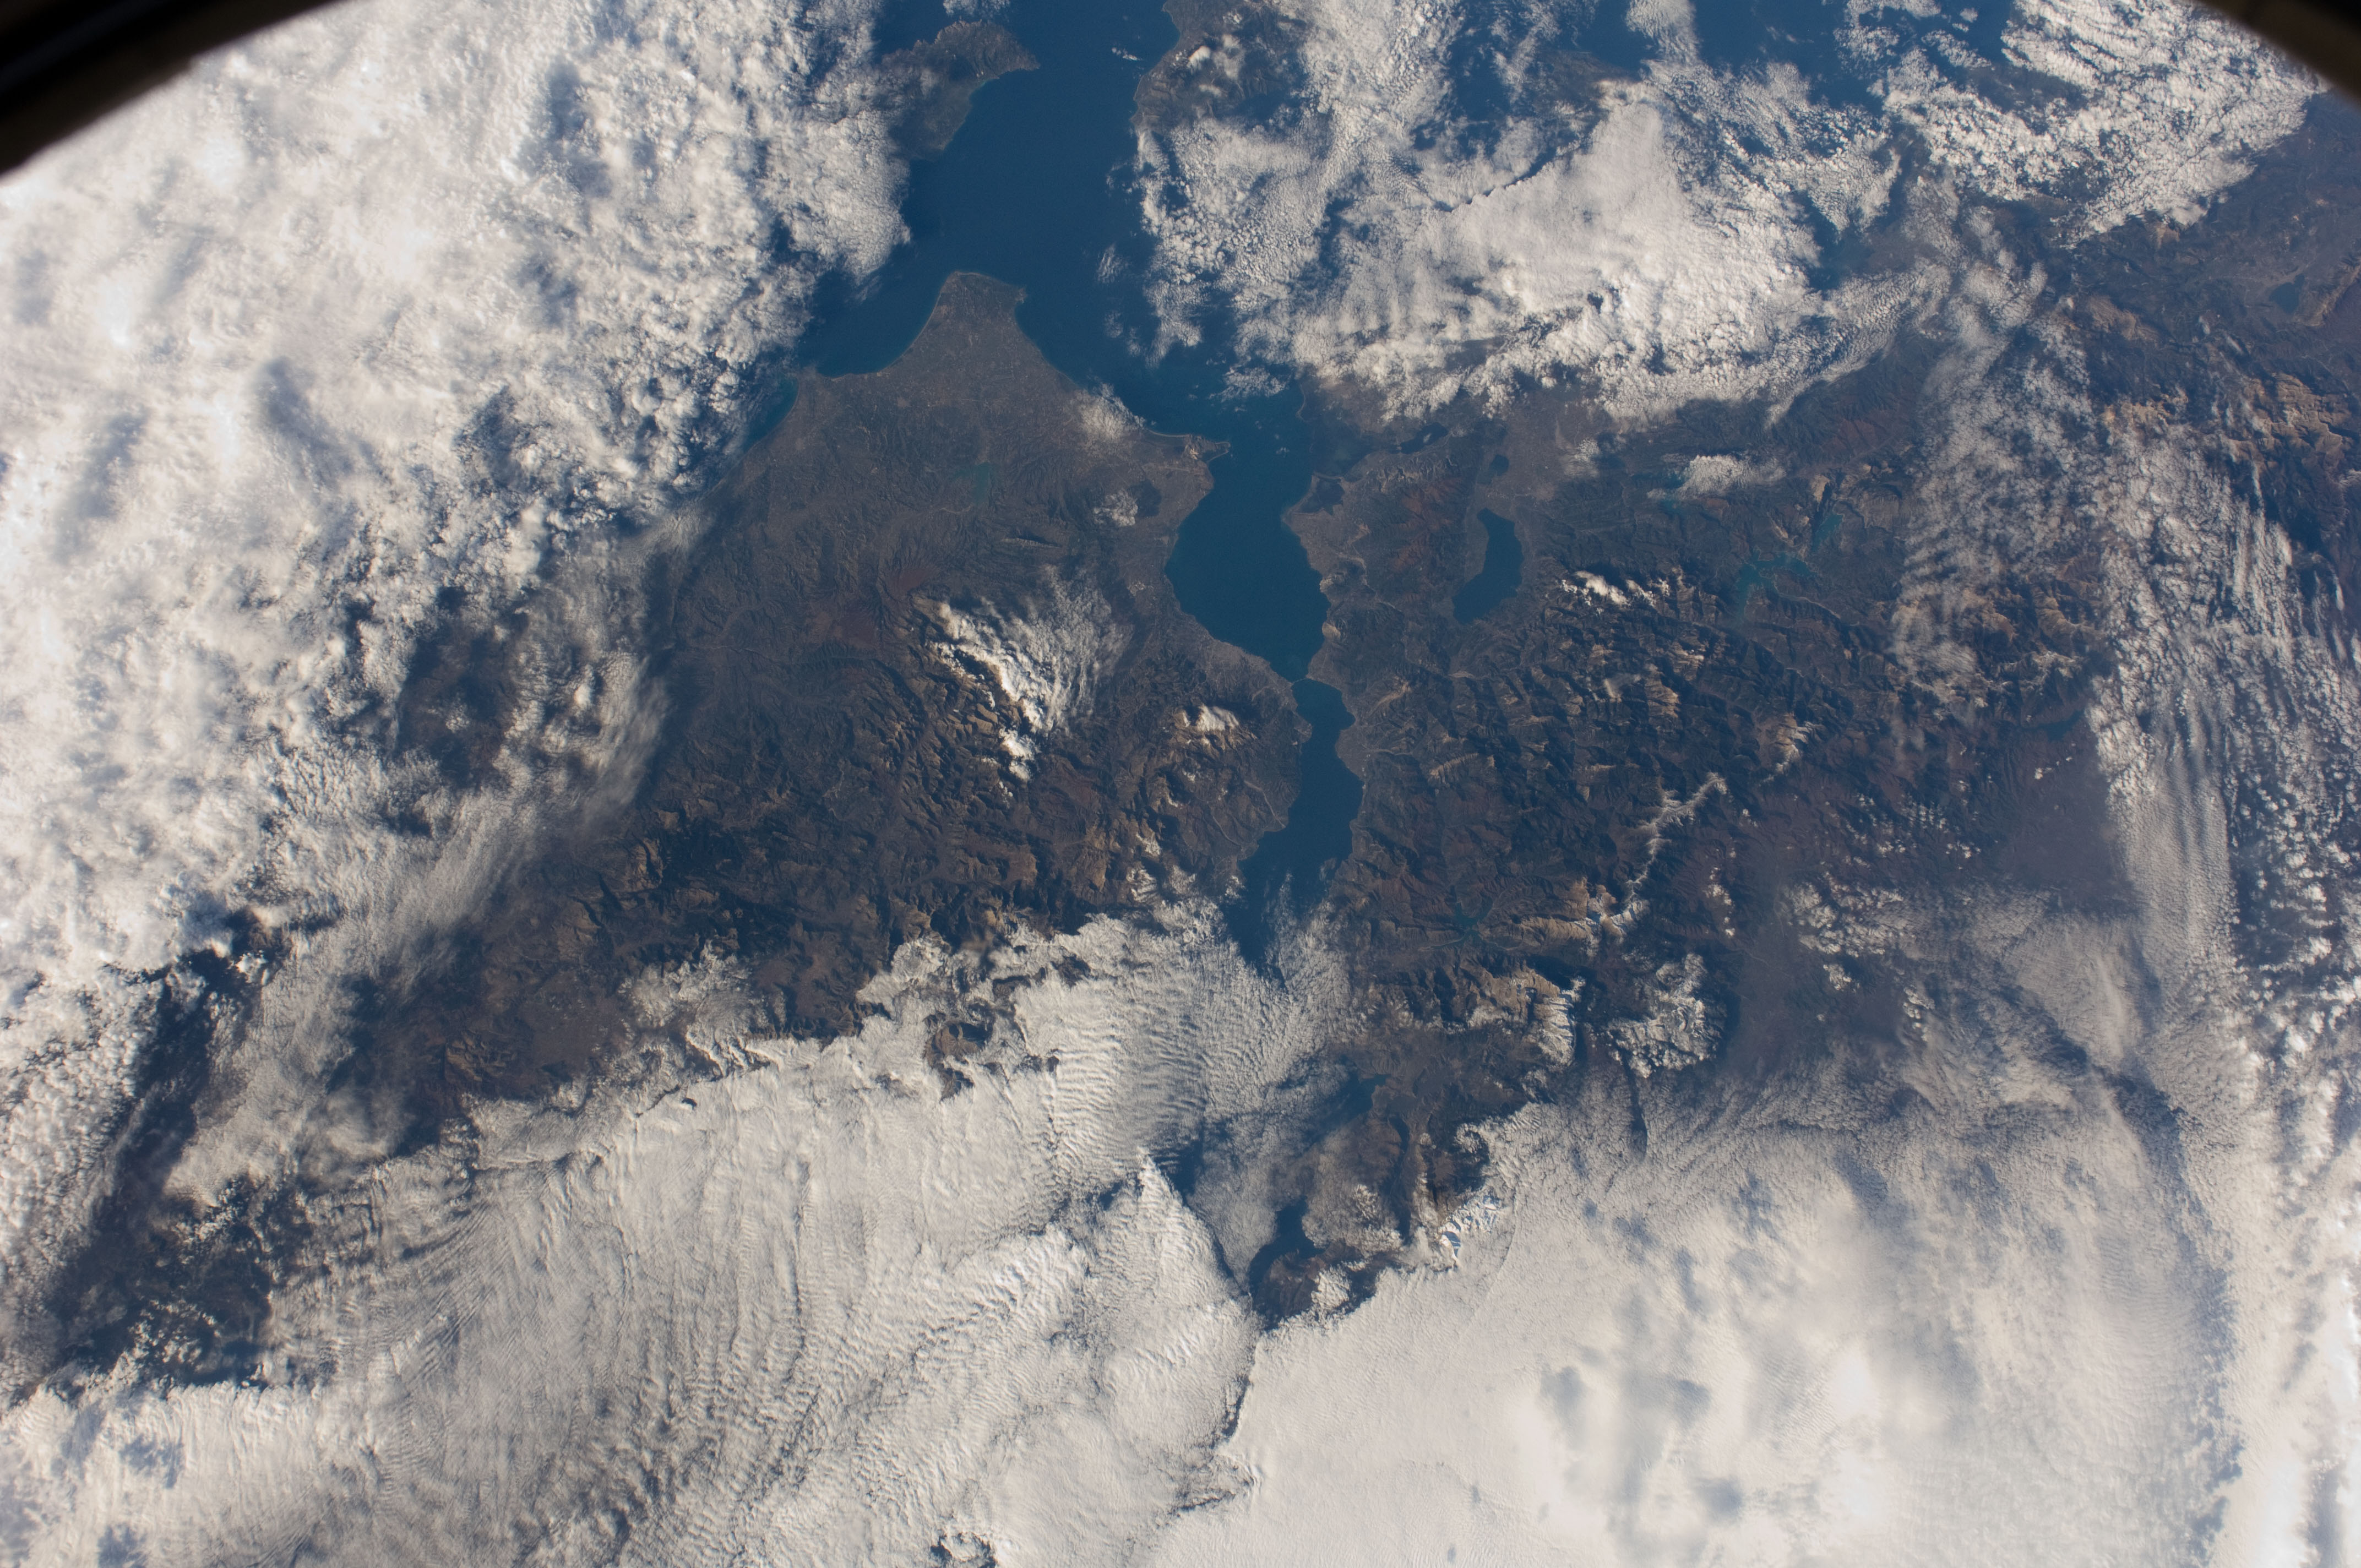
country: GREECE
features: PATRAIKOS GULF, MTS., SNOW, LAKES, IONIAN SEA
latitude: 38.0
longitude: 22.0
